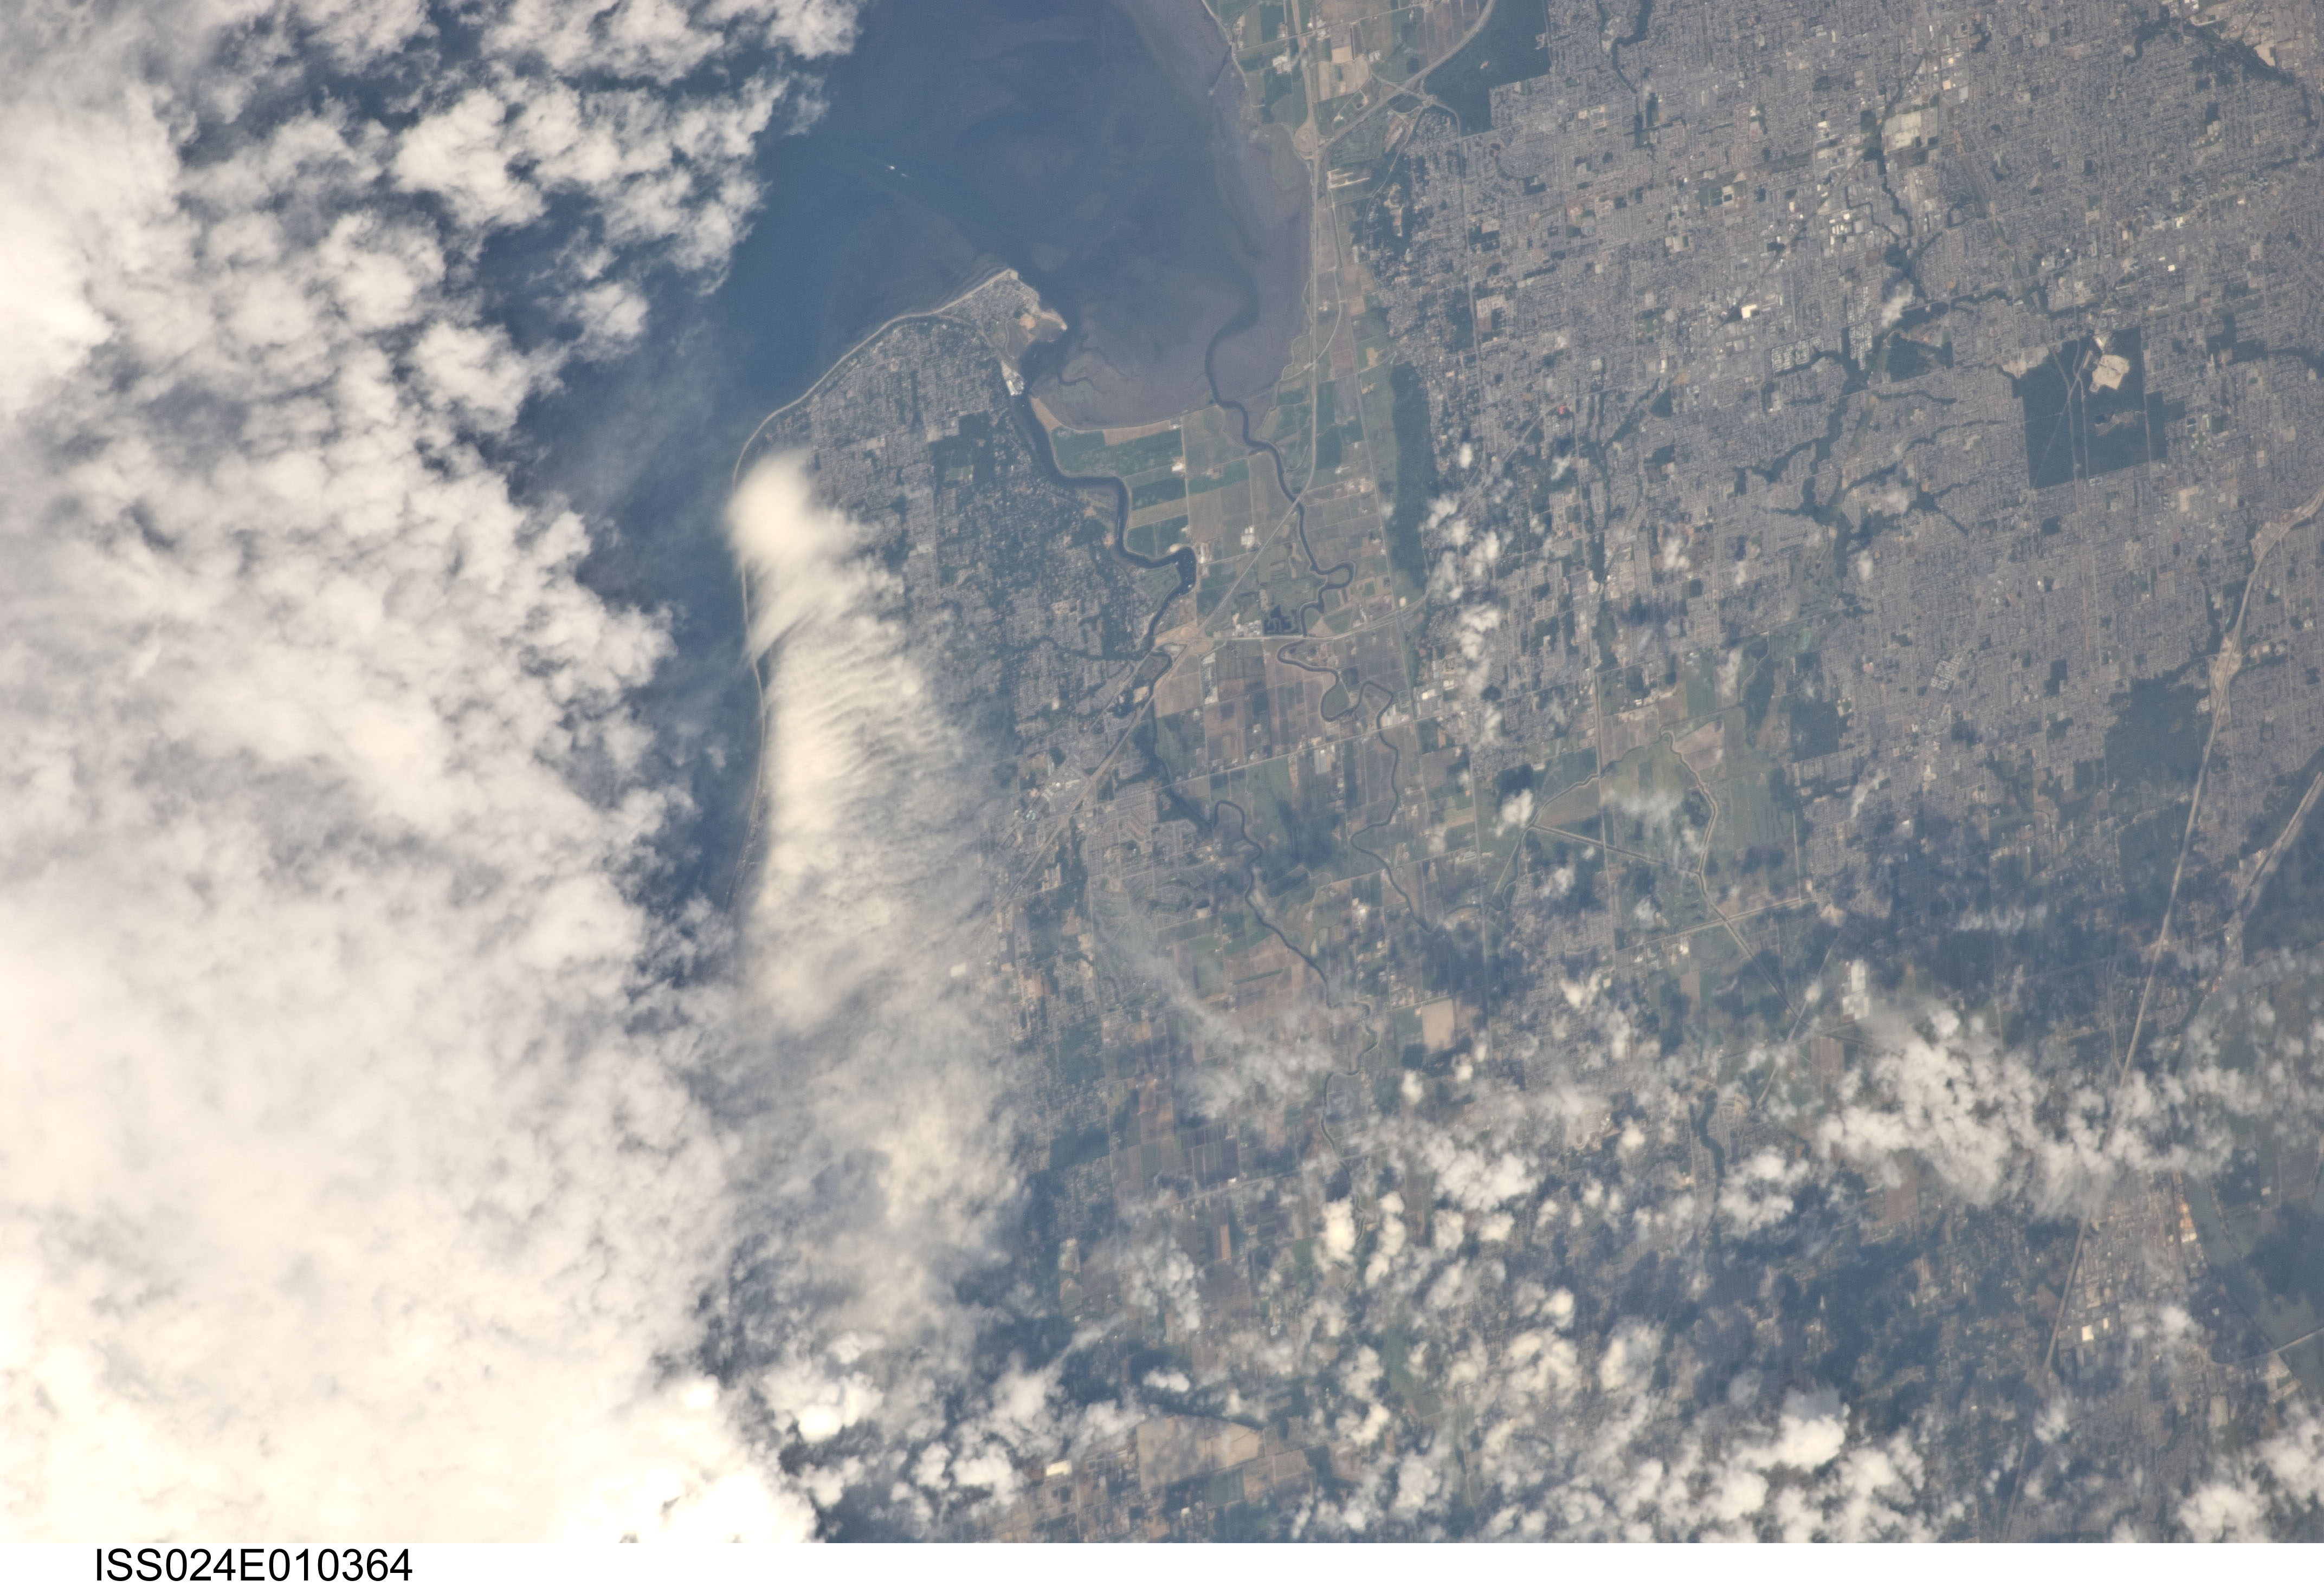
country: CANADA-BC
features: WHITE ROCK, CHANTRELL CR., MUD B., AGR.
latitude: 49.1
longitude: -122.9
